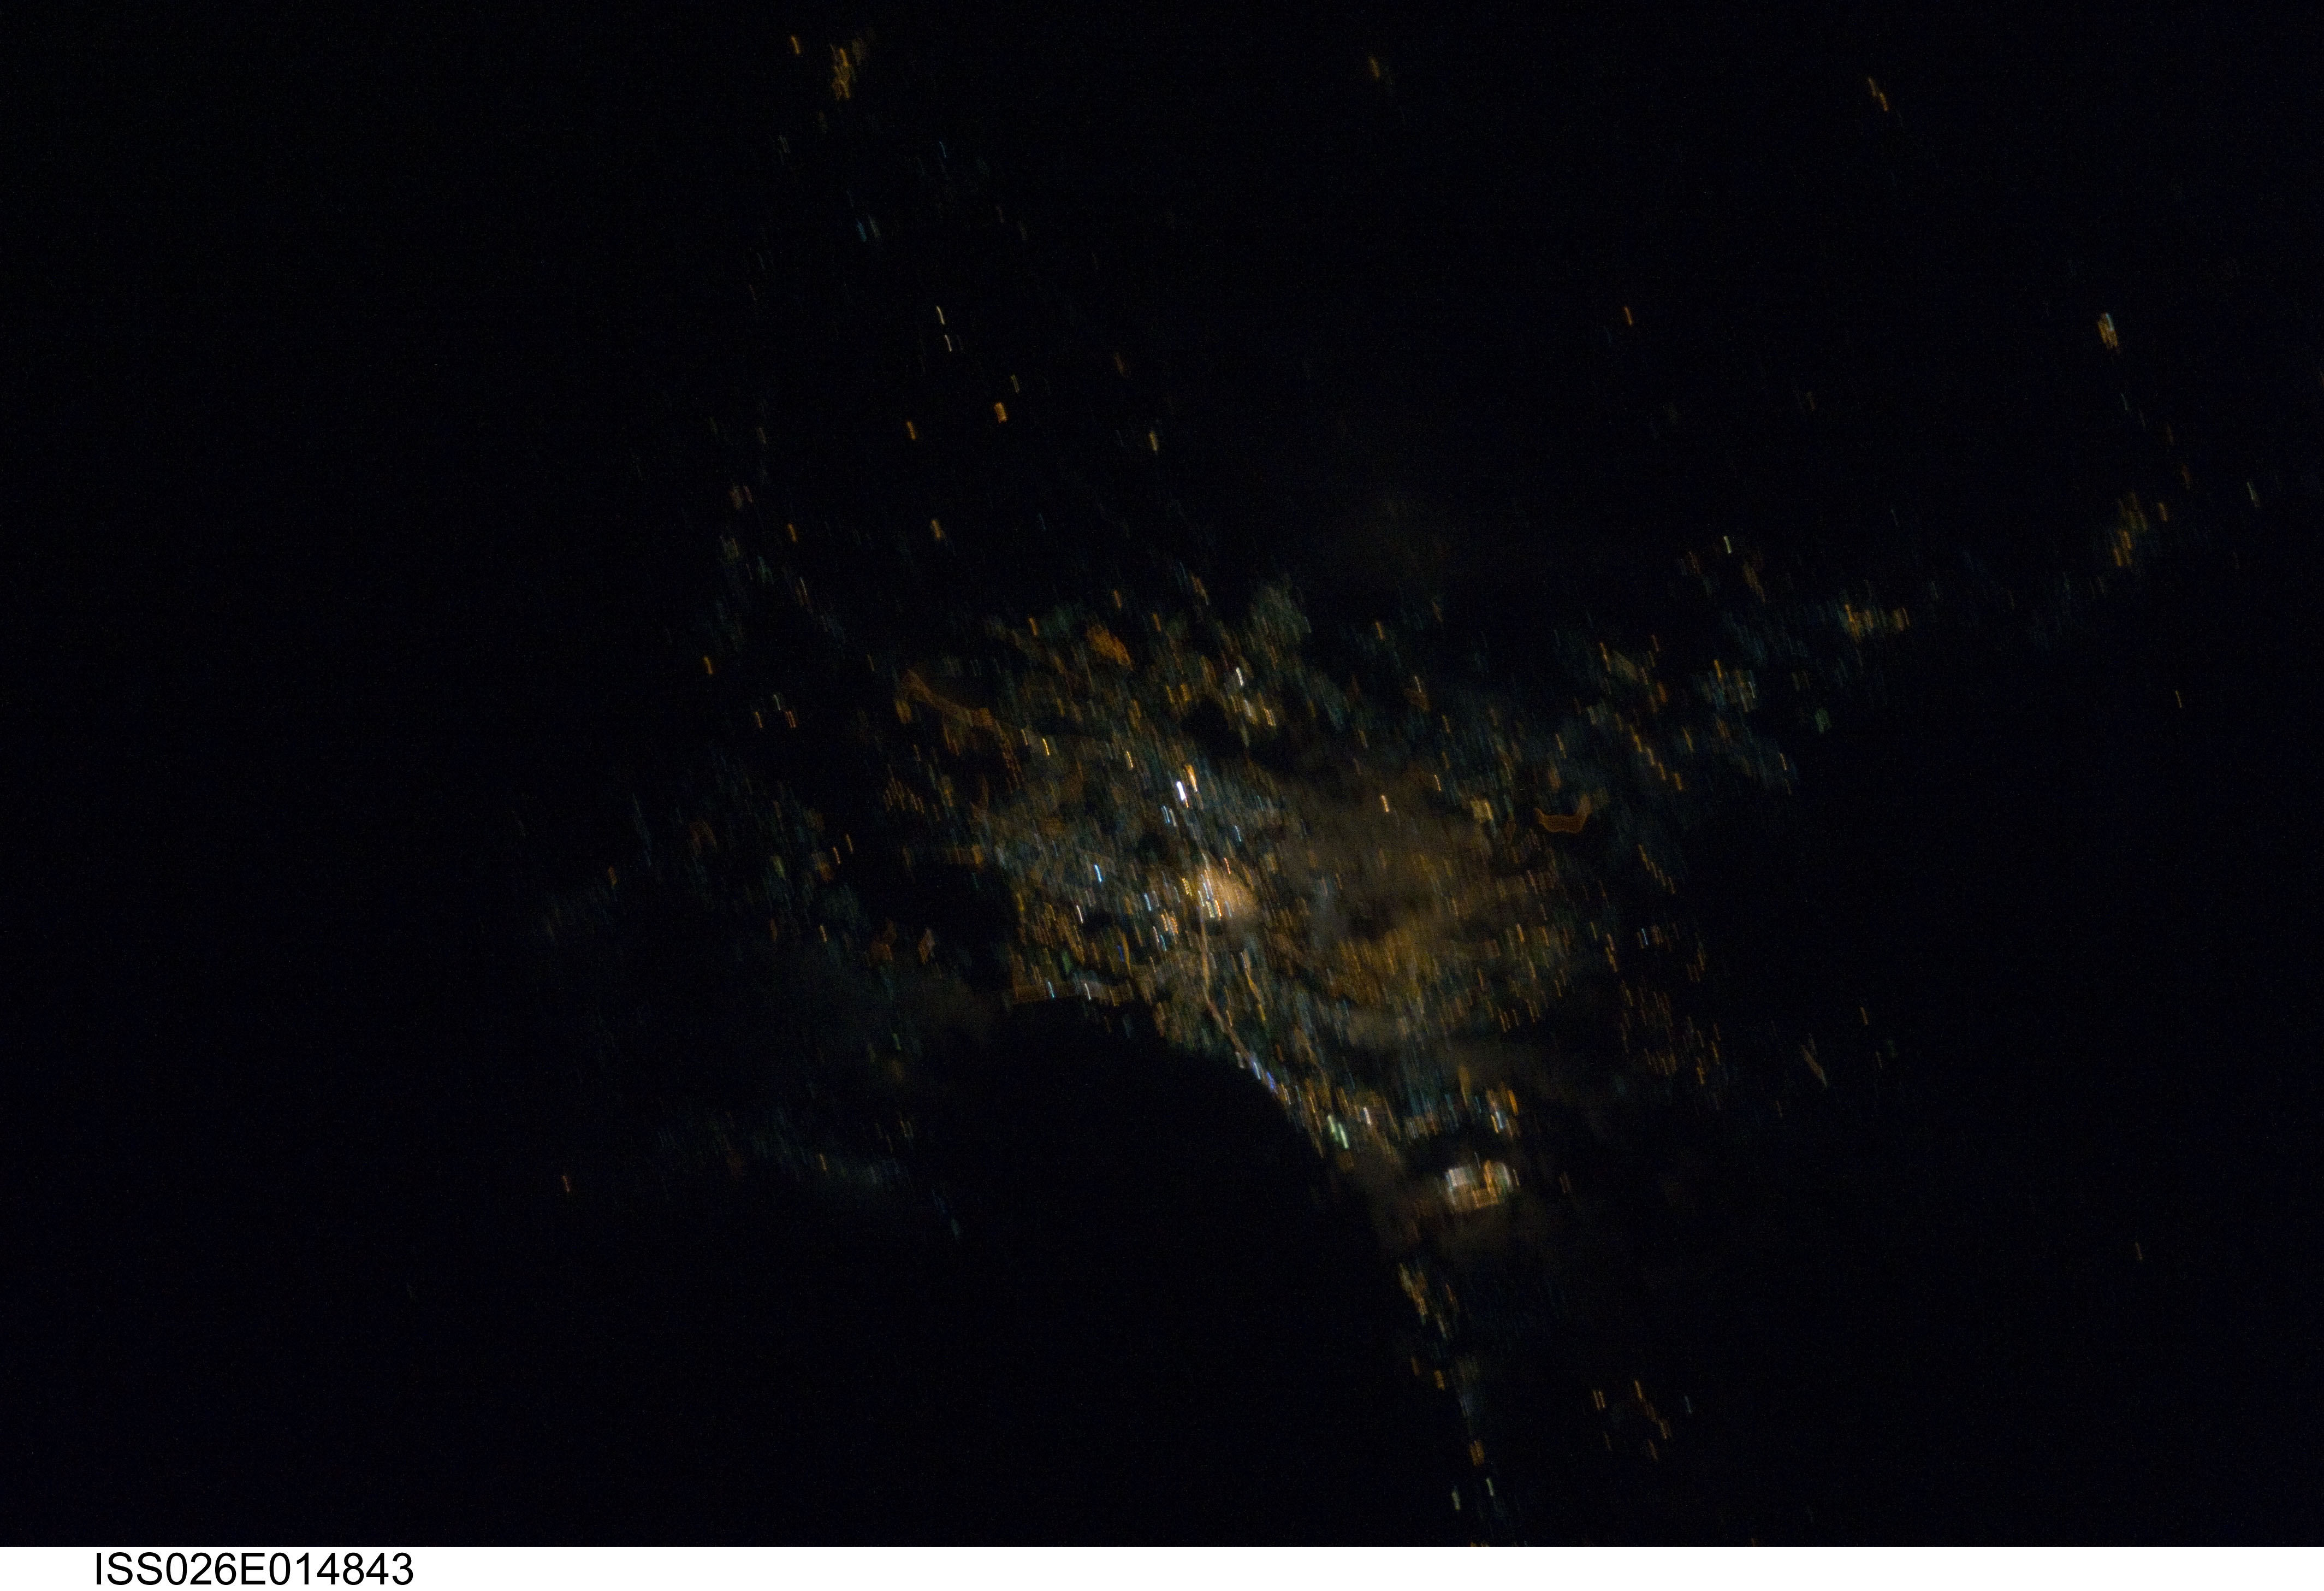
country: KENYA
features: NAIROBI AT NIGHT, SOFT
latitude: -1.2
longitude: 36.8
